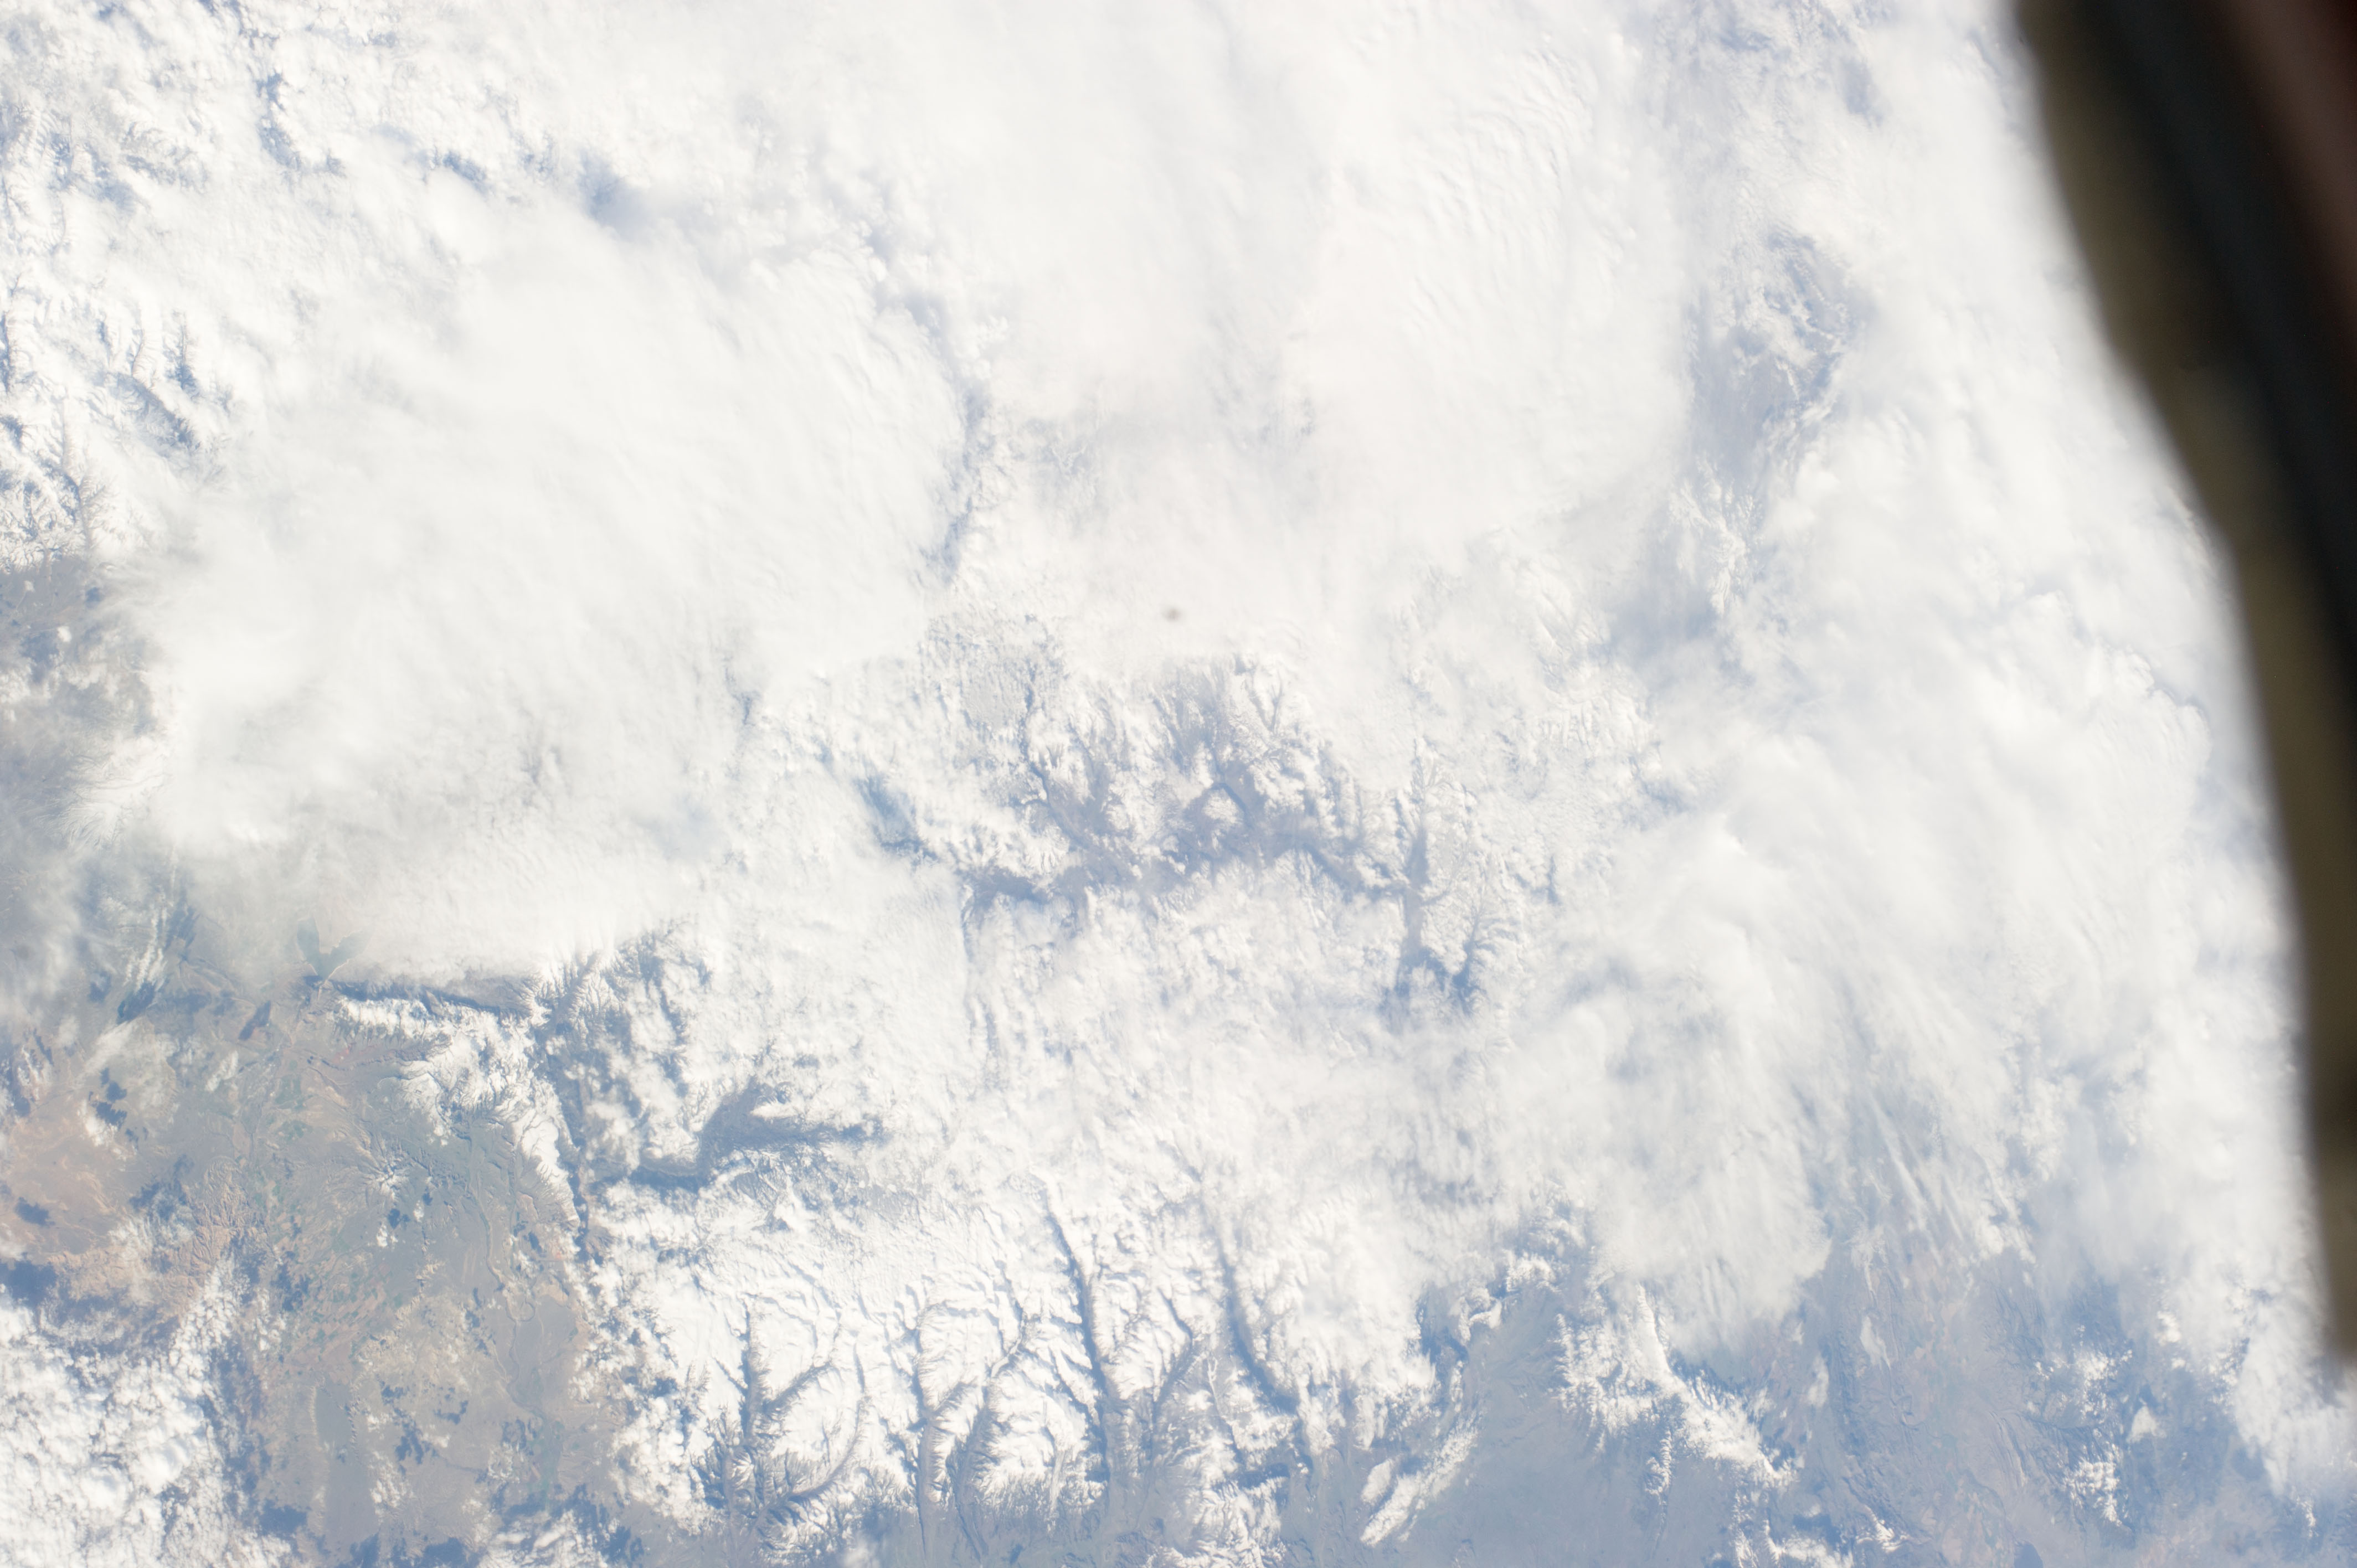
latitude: 44.8
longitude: -110.5
